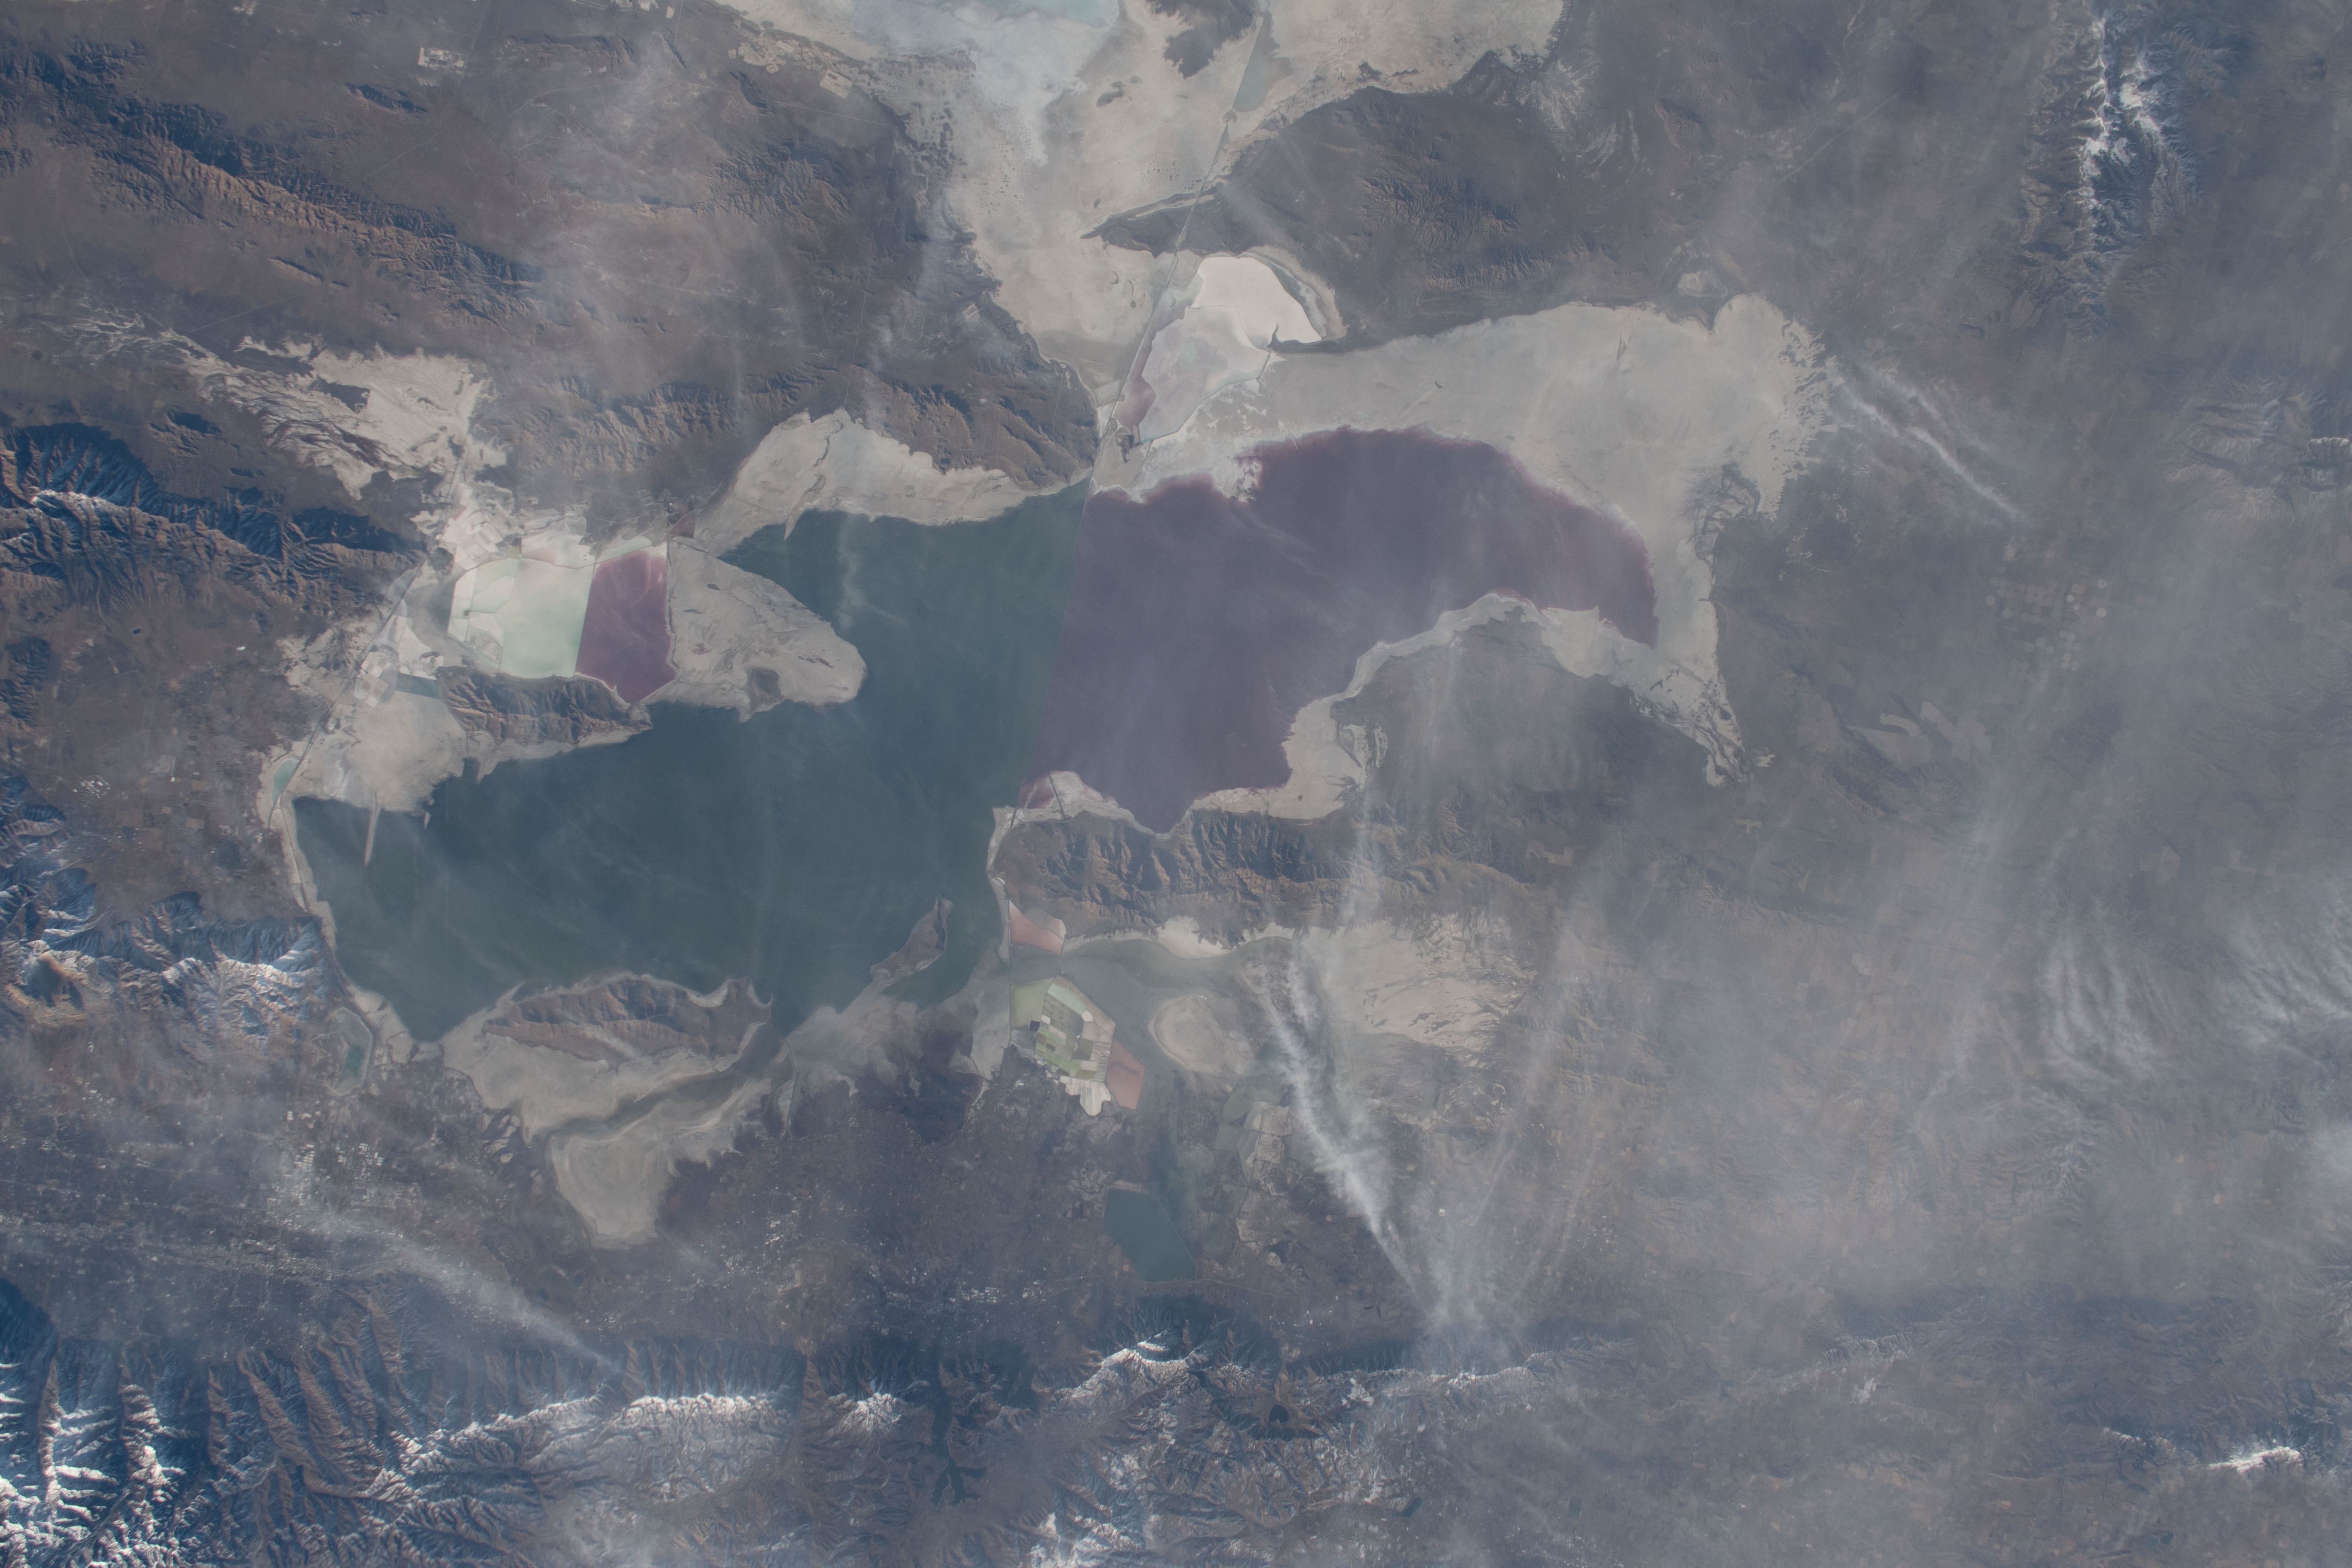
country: USA-UTAH
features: GREAT SALT LAKE
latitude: 41.5
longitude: -112.5
